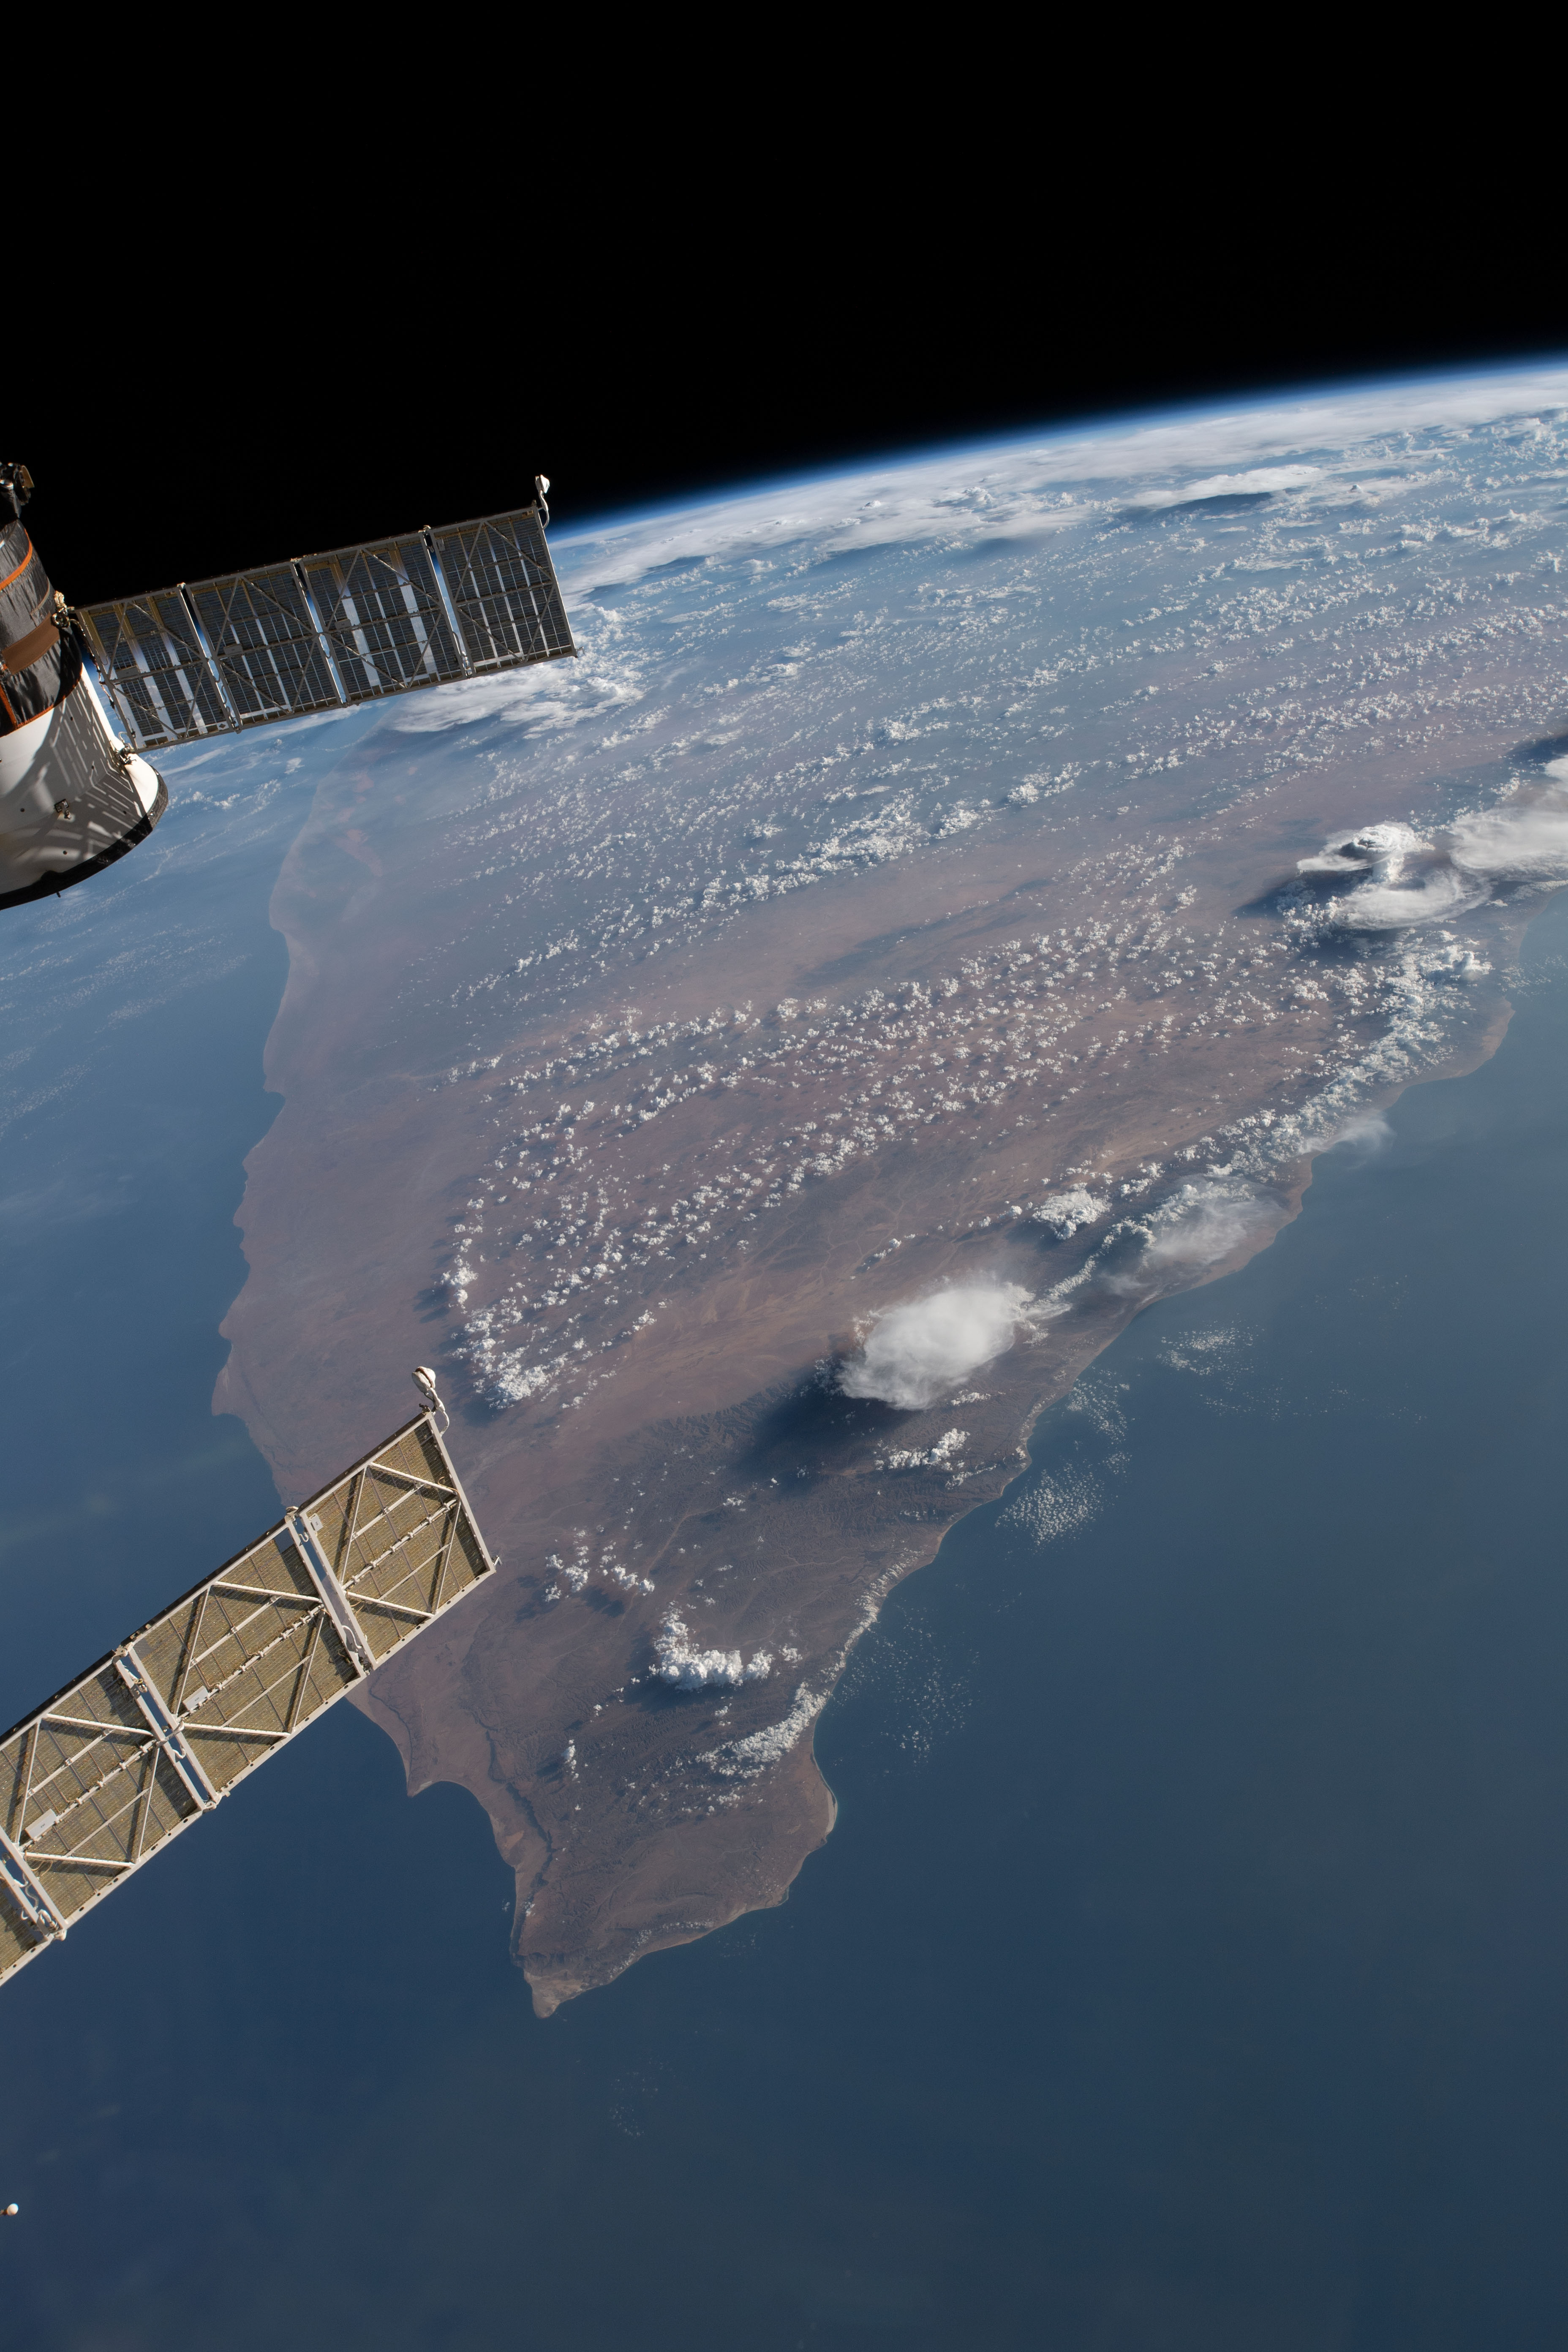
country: SOMALIA
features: XAAFUUN, GULD OF ADEN, BEREEDA
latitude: 10.0
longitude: 49.0
